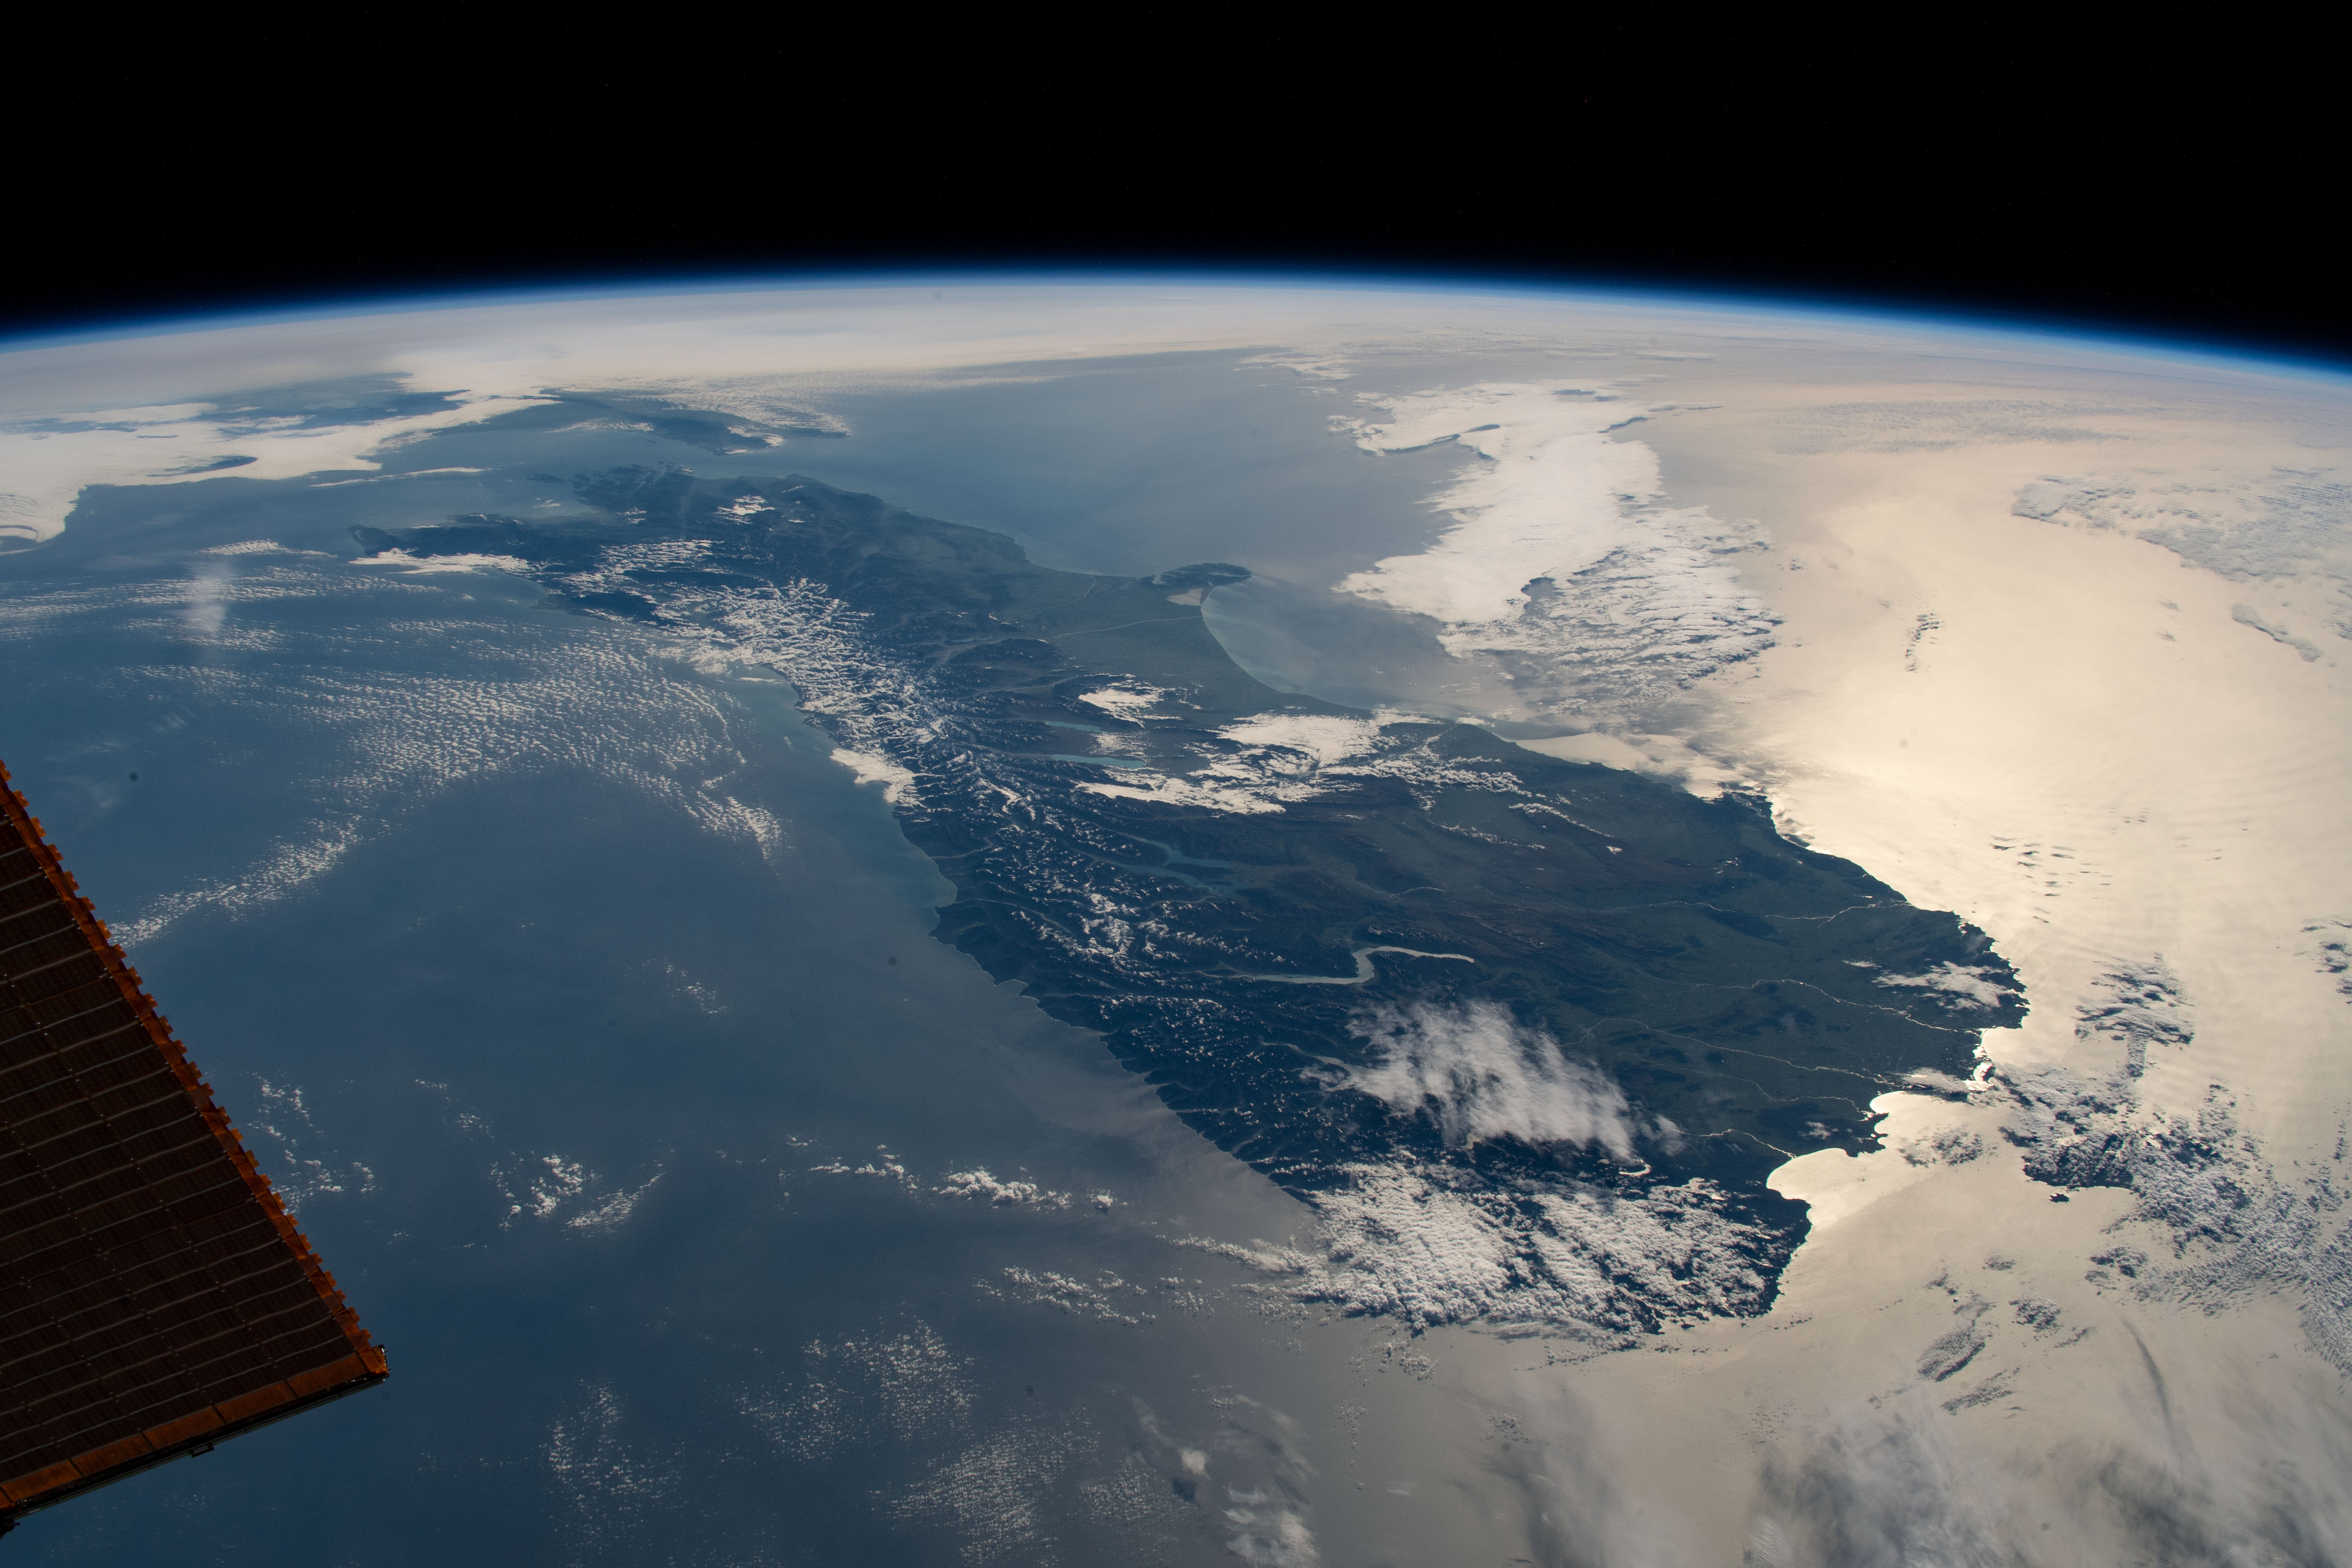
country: NEW ZEALAND-SI
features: SOUTH ISLAND, SOUTHERN ALPS MOUNTAINS, LAKE WAKATIPU
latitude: -44.5
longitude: 170.5
